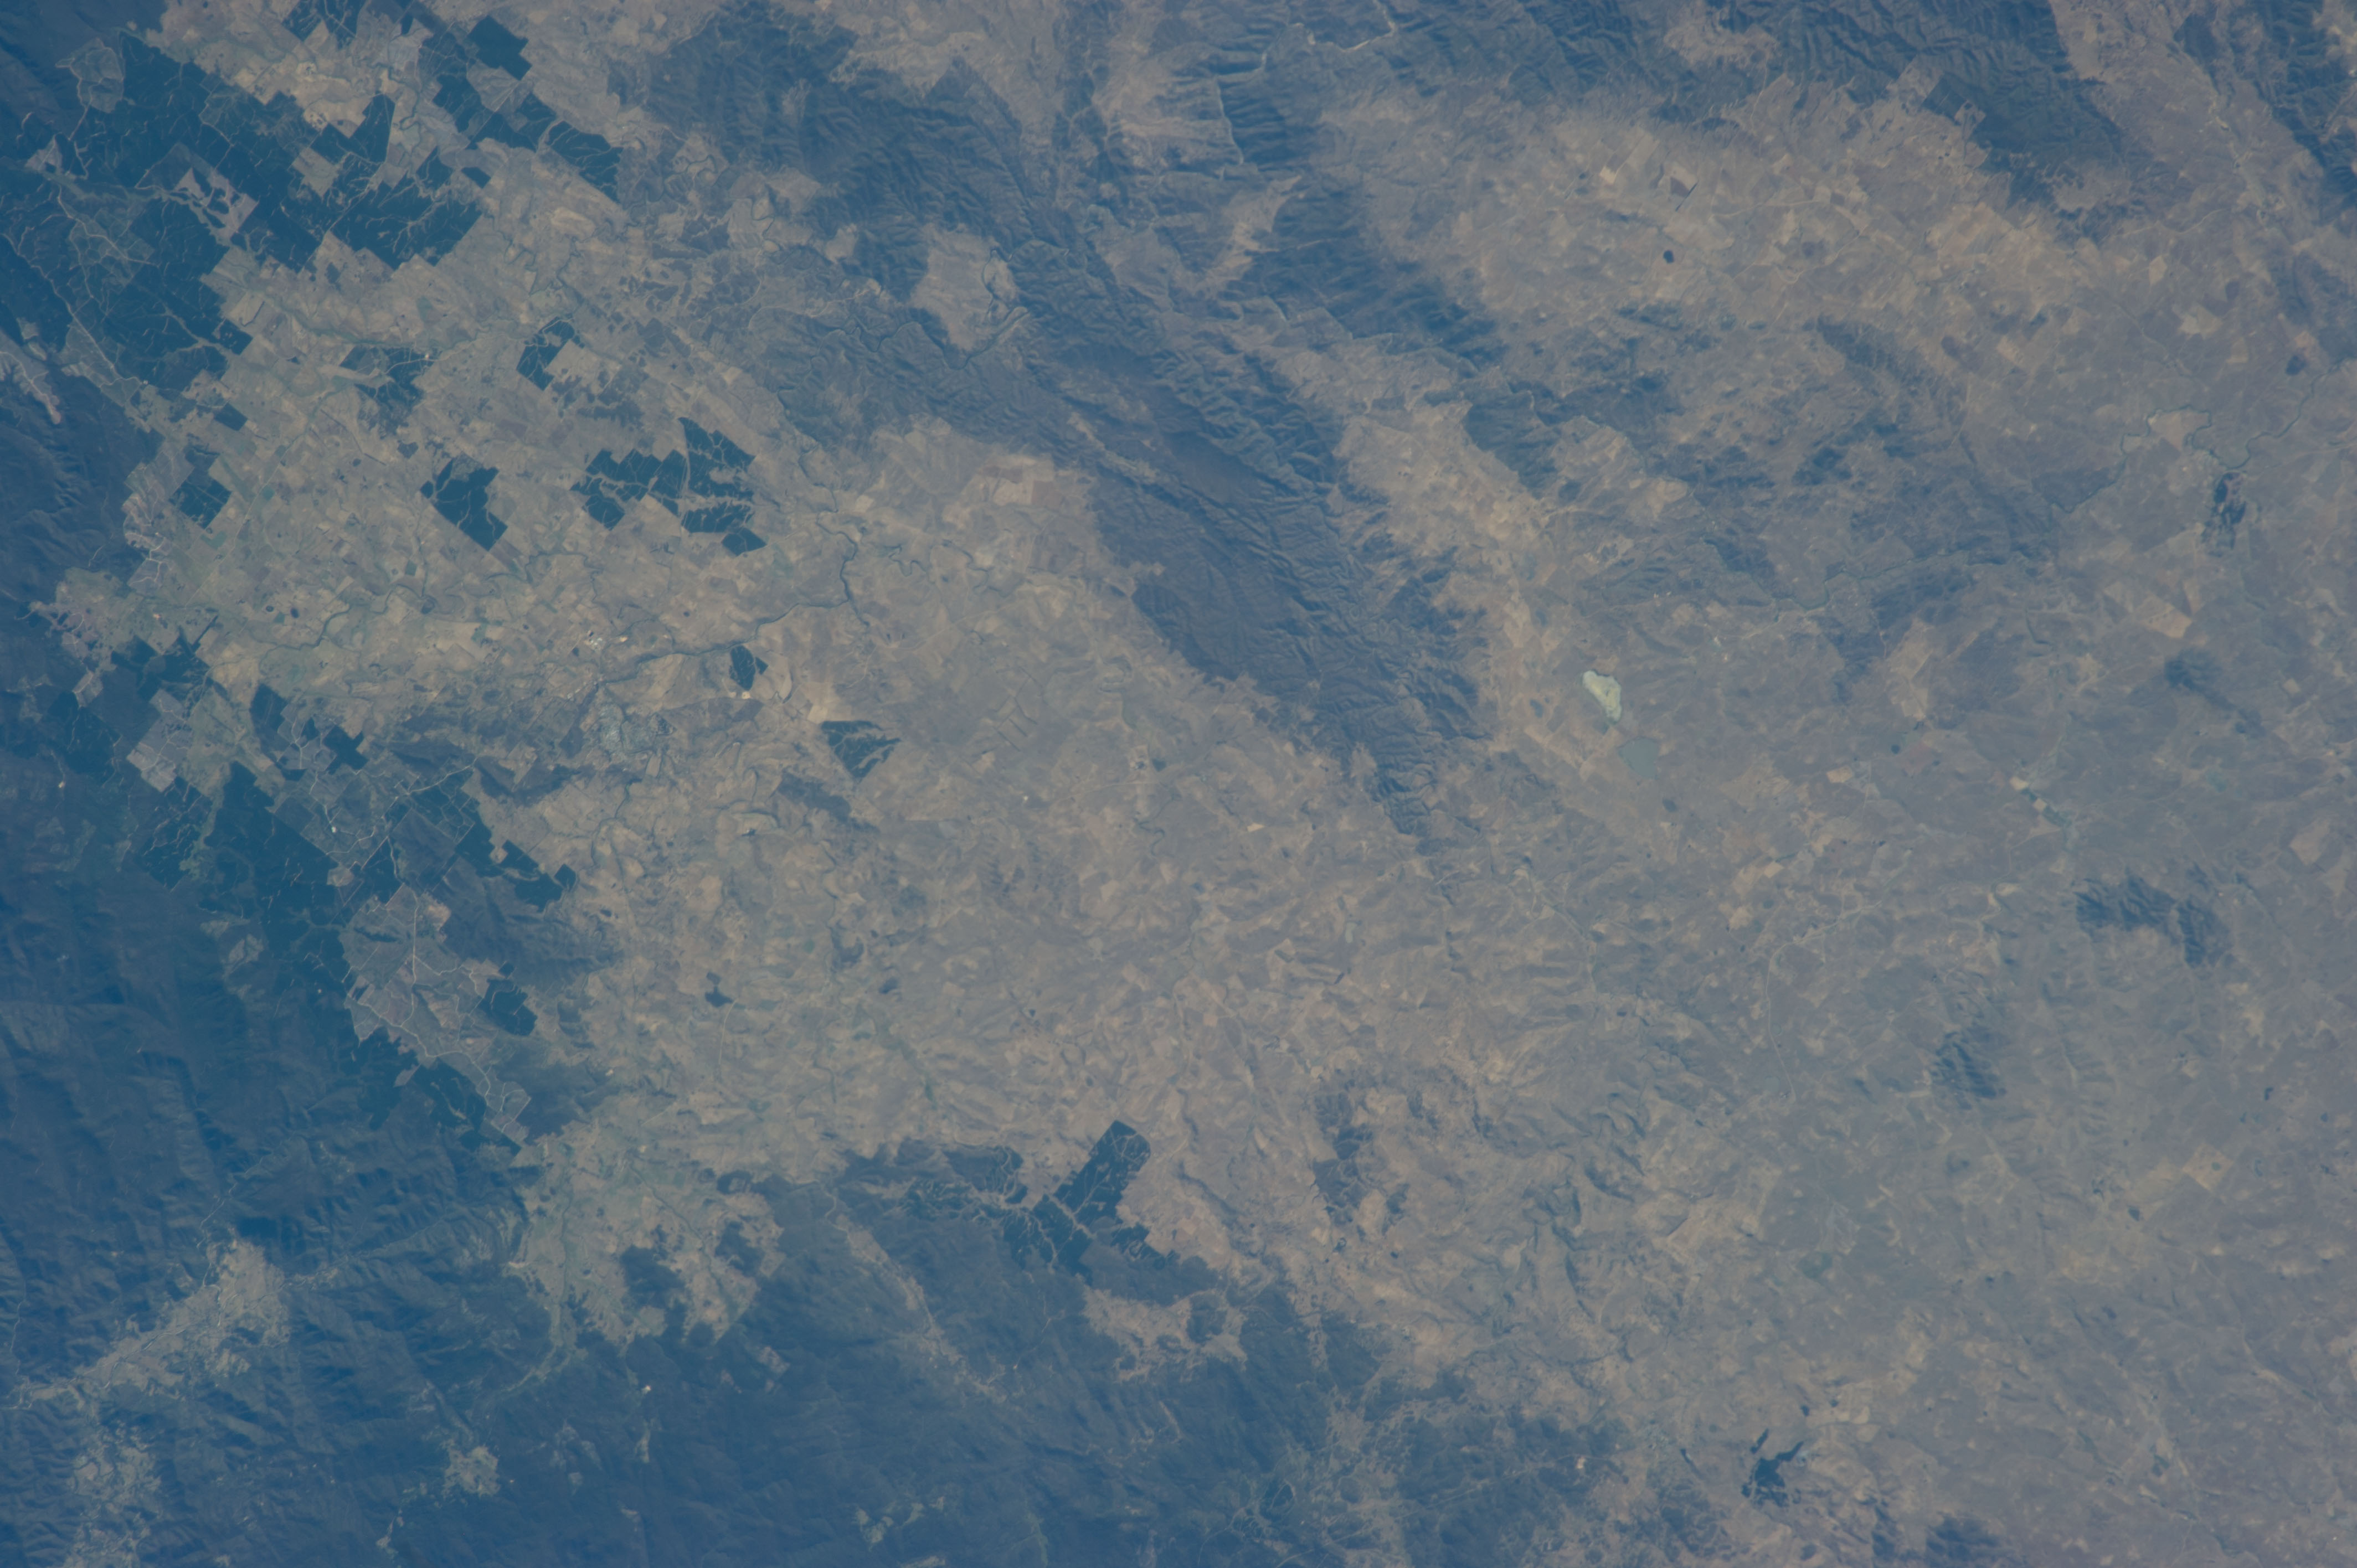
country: AUSTRALIA-NSW
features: AGR. BOMBALA
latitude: -36.7
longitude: 149.3
